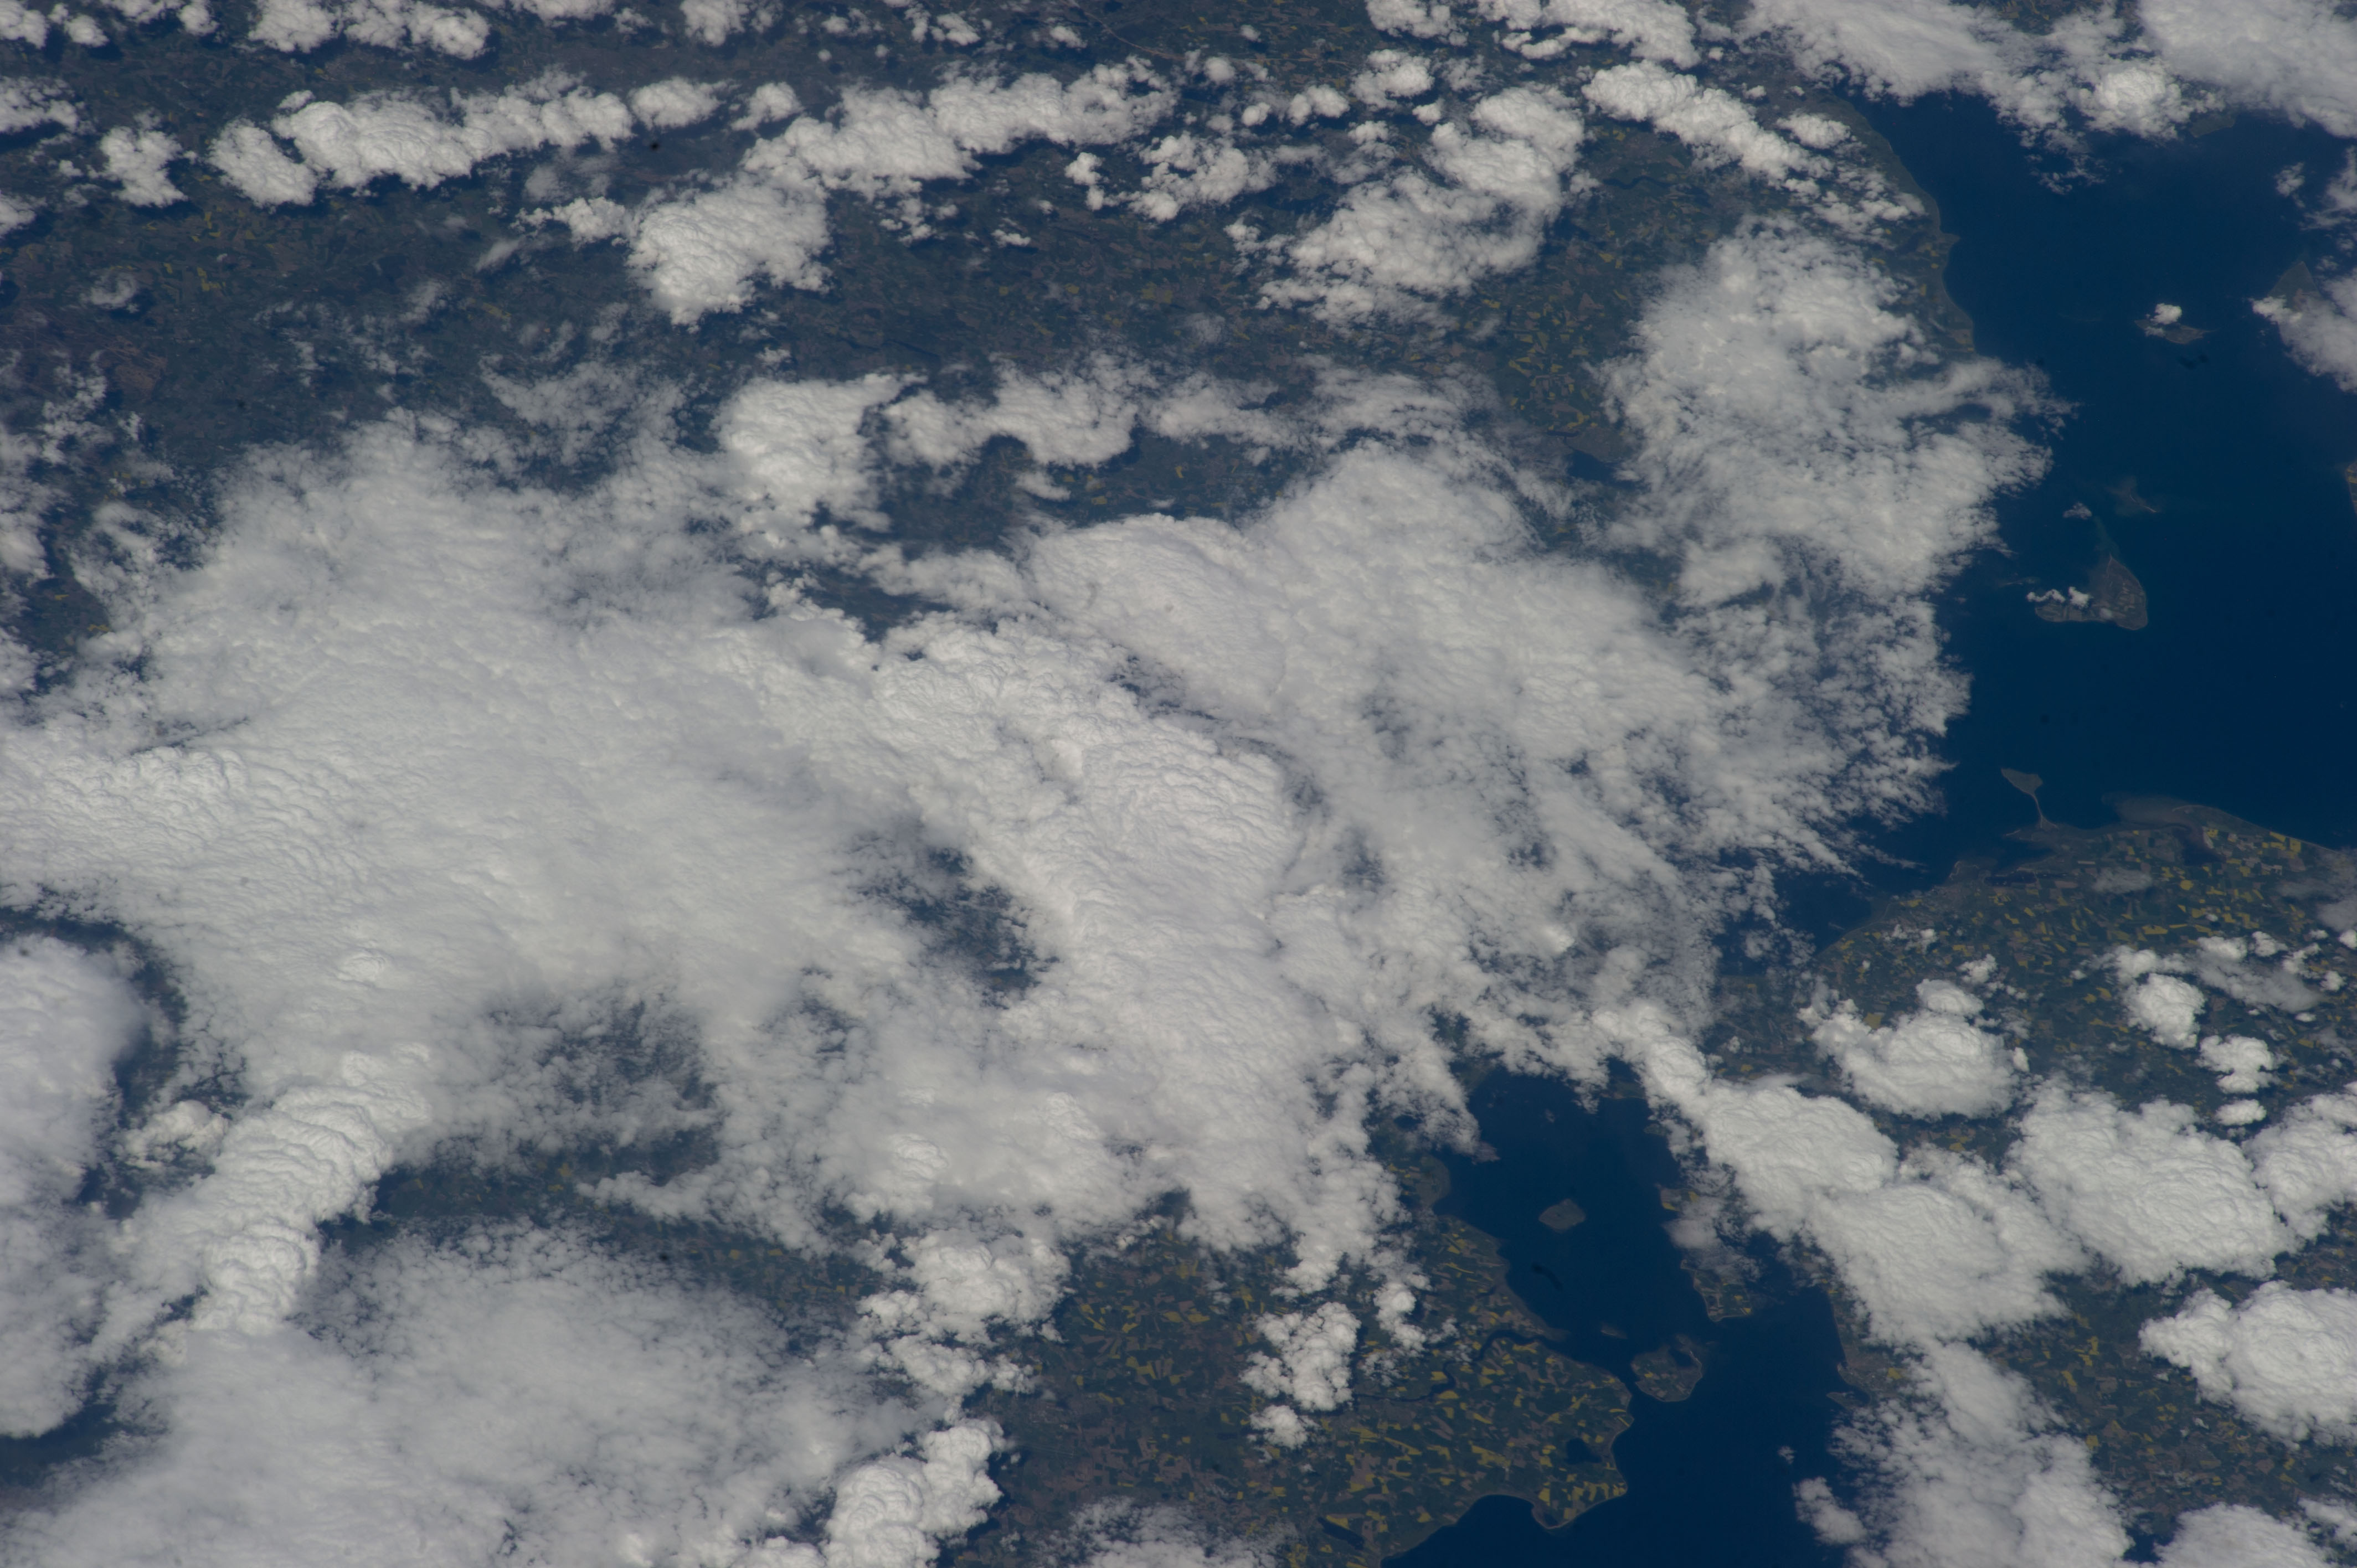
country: DENMARK
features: COAST, LITTLE BELT STRAIT, KATTEGAT STRAIT, FUNEN ISLAND, FREDERICIA, KOLDING
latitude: 55.6
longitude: 9.3
